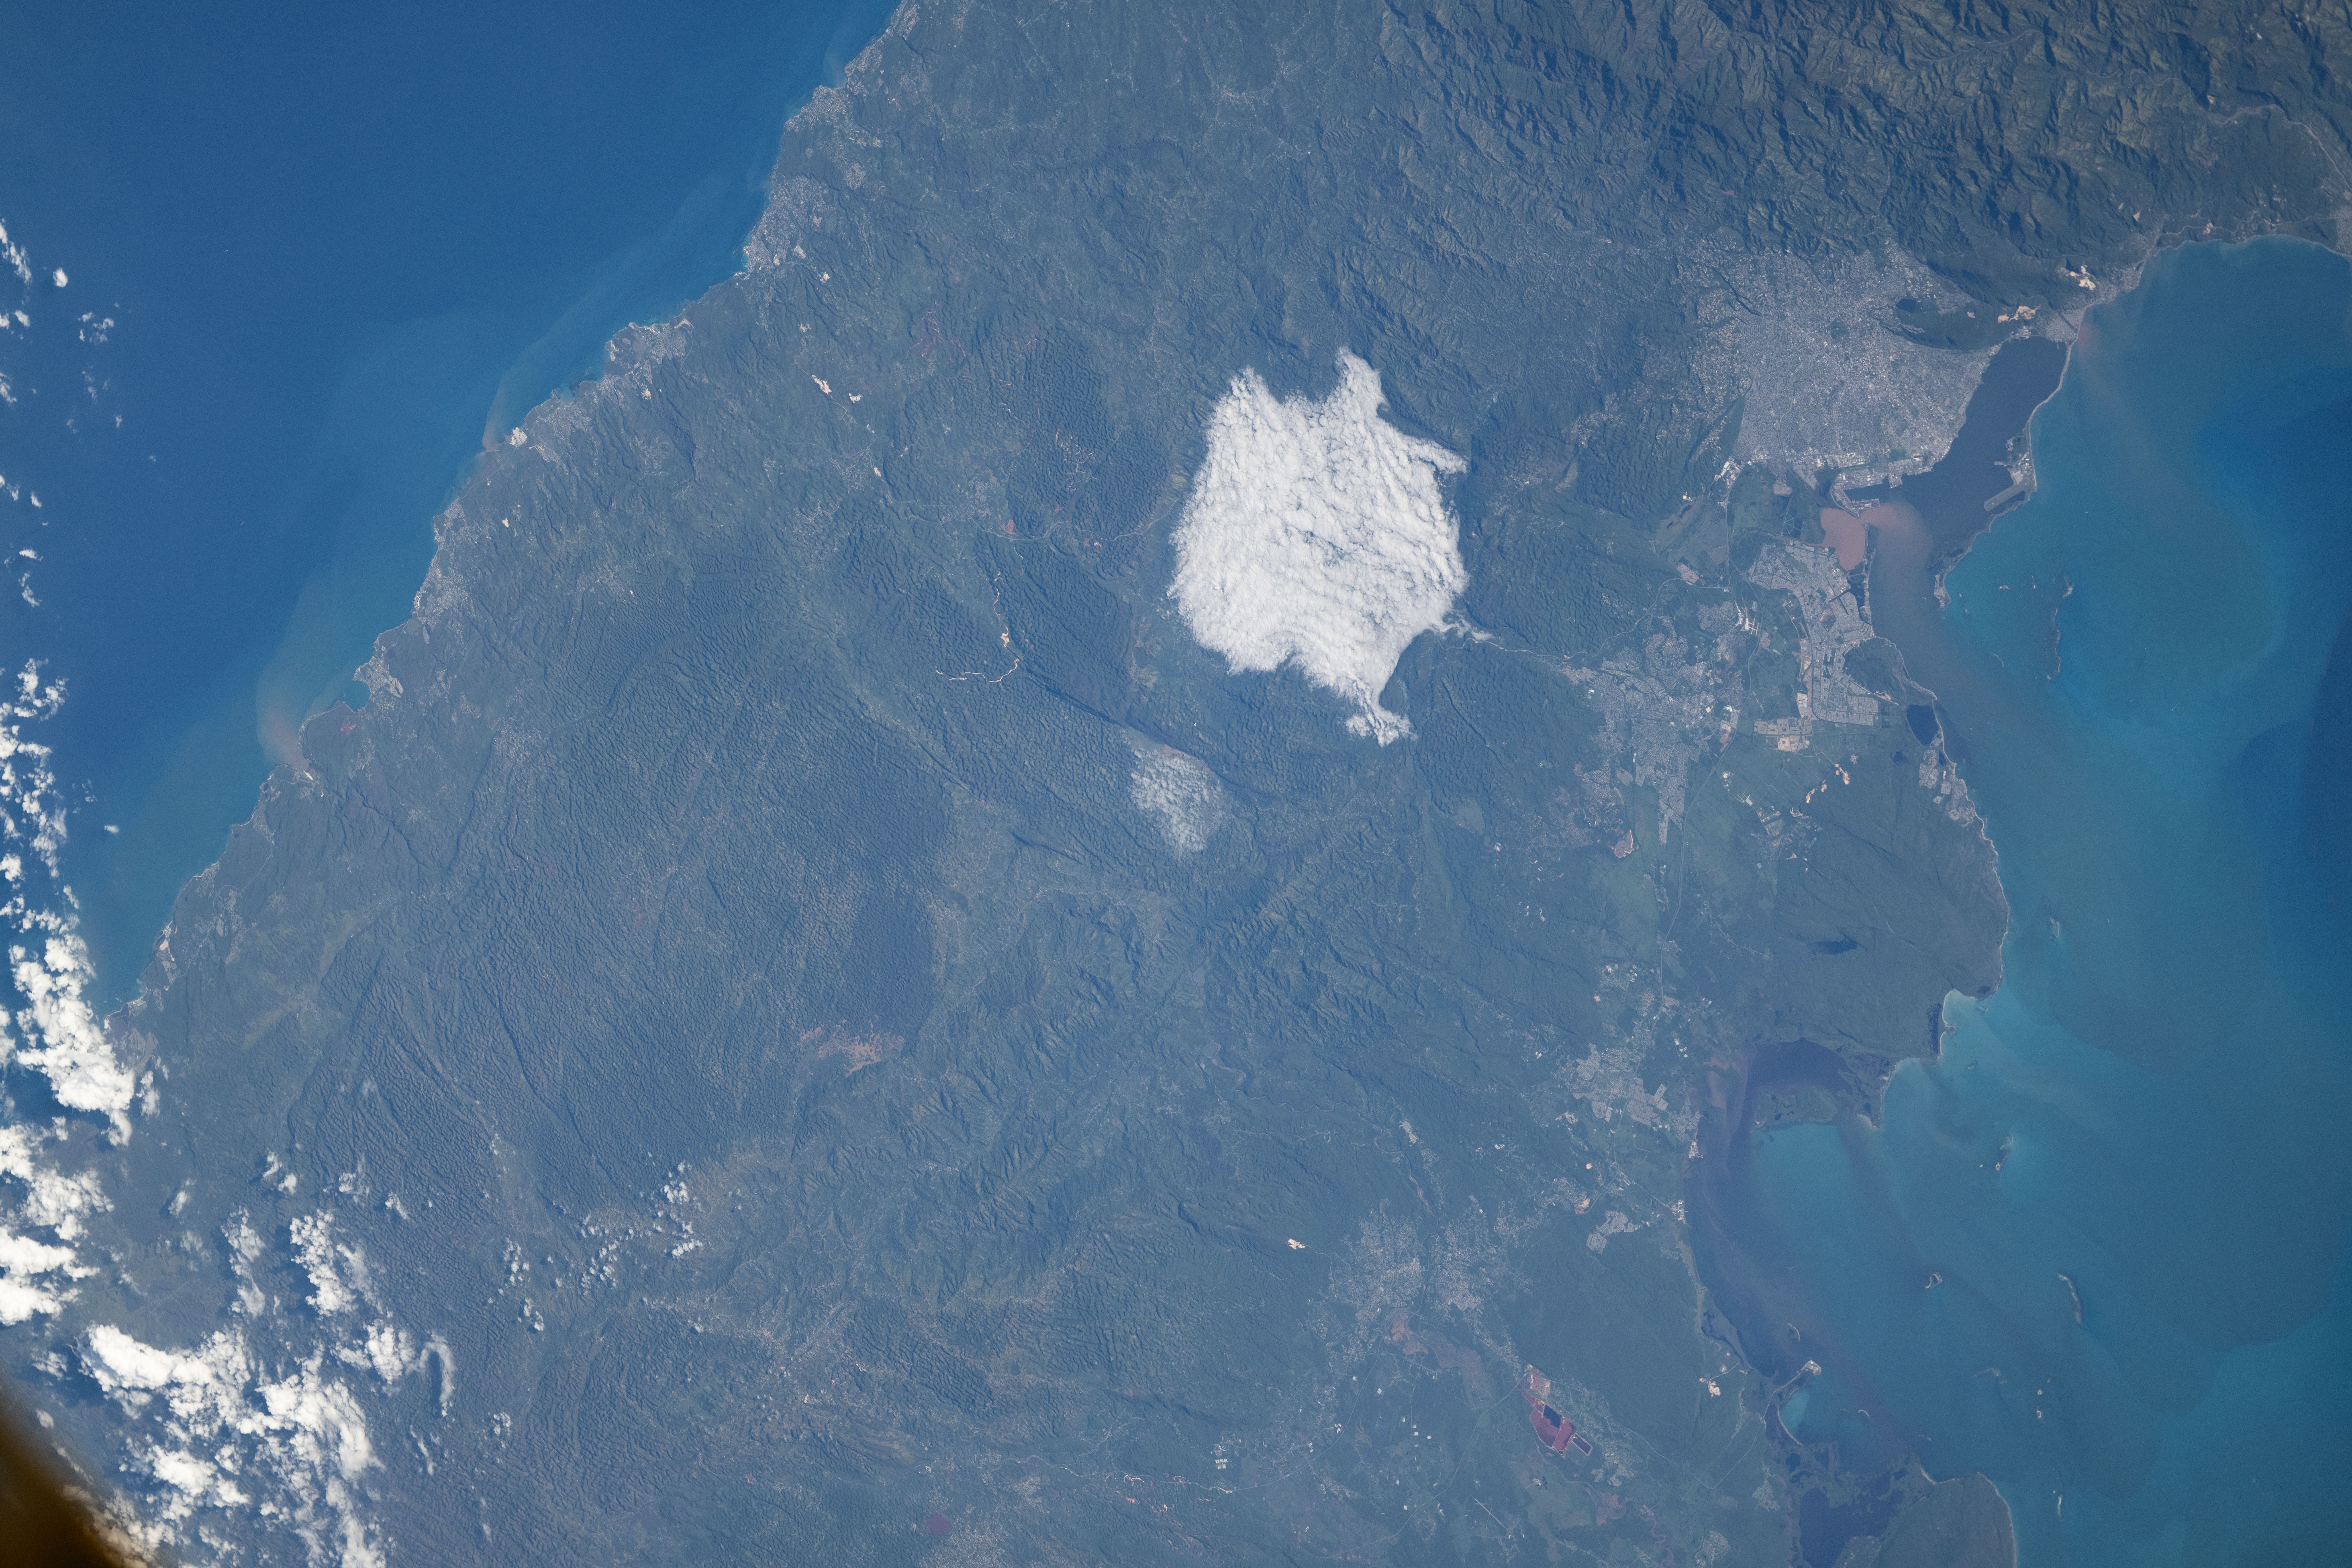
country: JAMAICA
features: CENTRAL JAMAICA, CLOUDS, JAMAICA, KINGSTON
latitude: 18.2
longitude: -77.0
